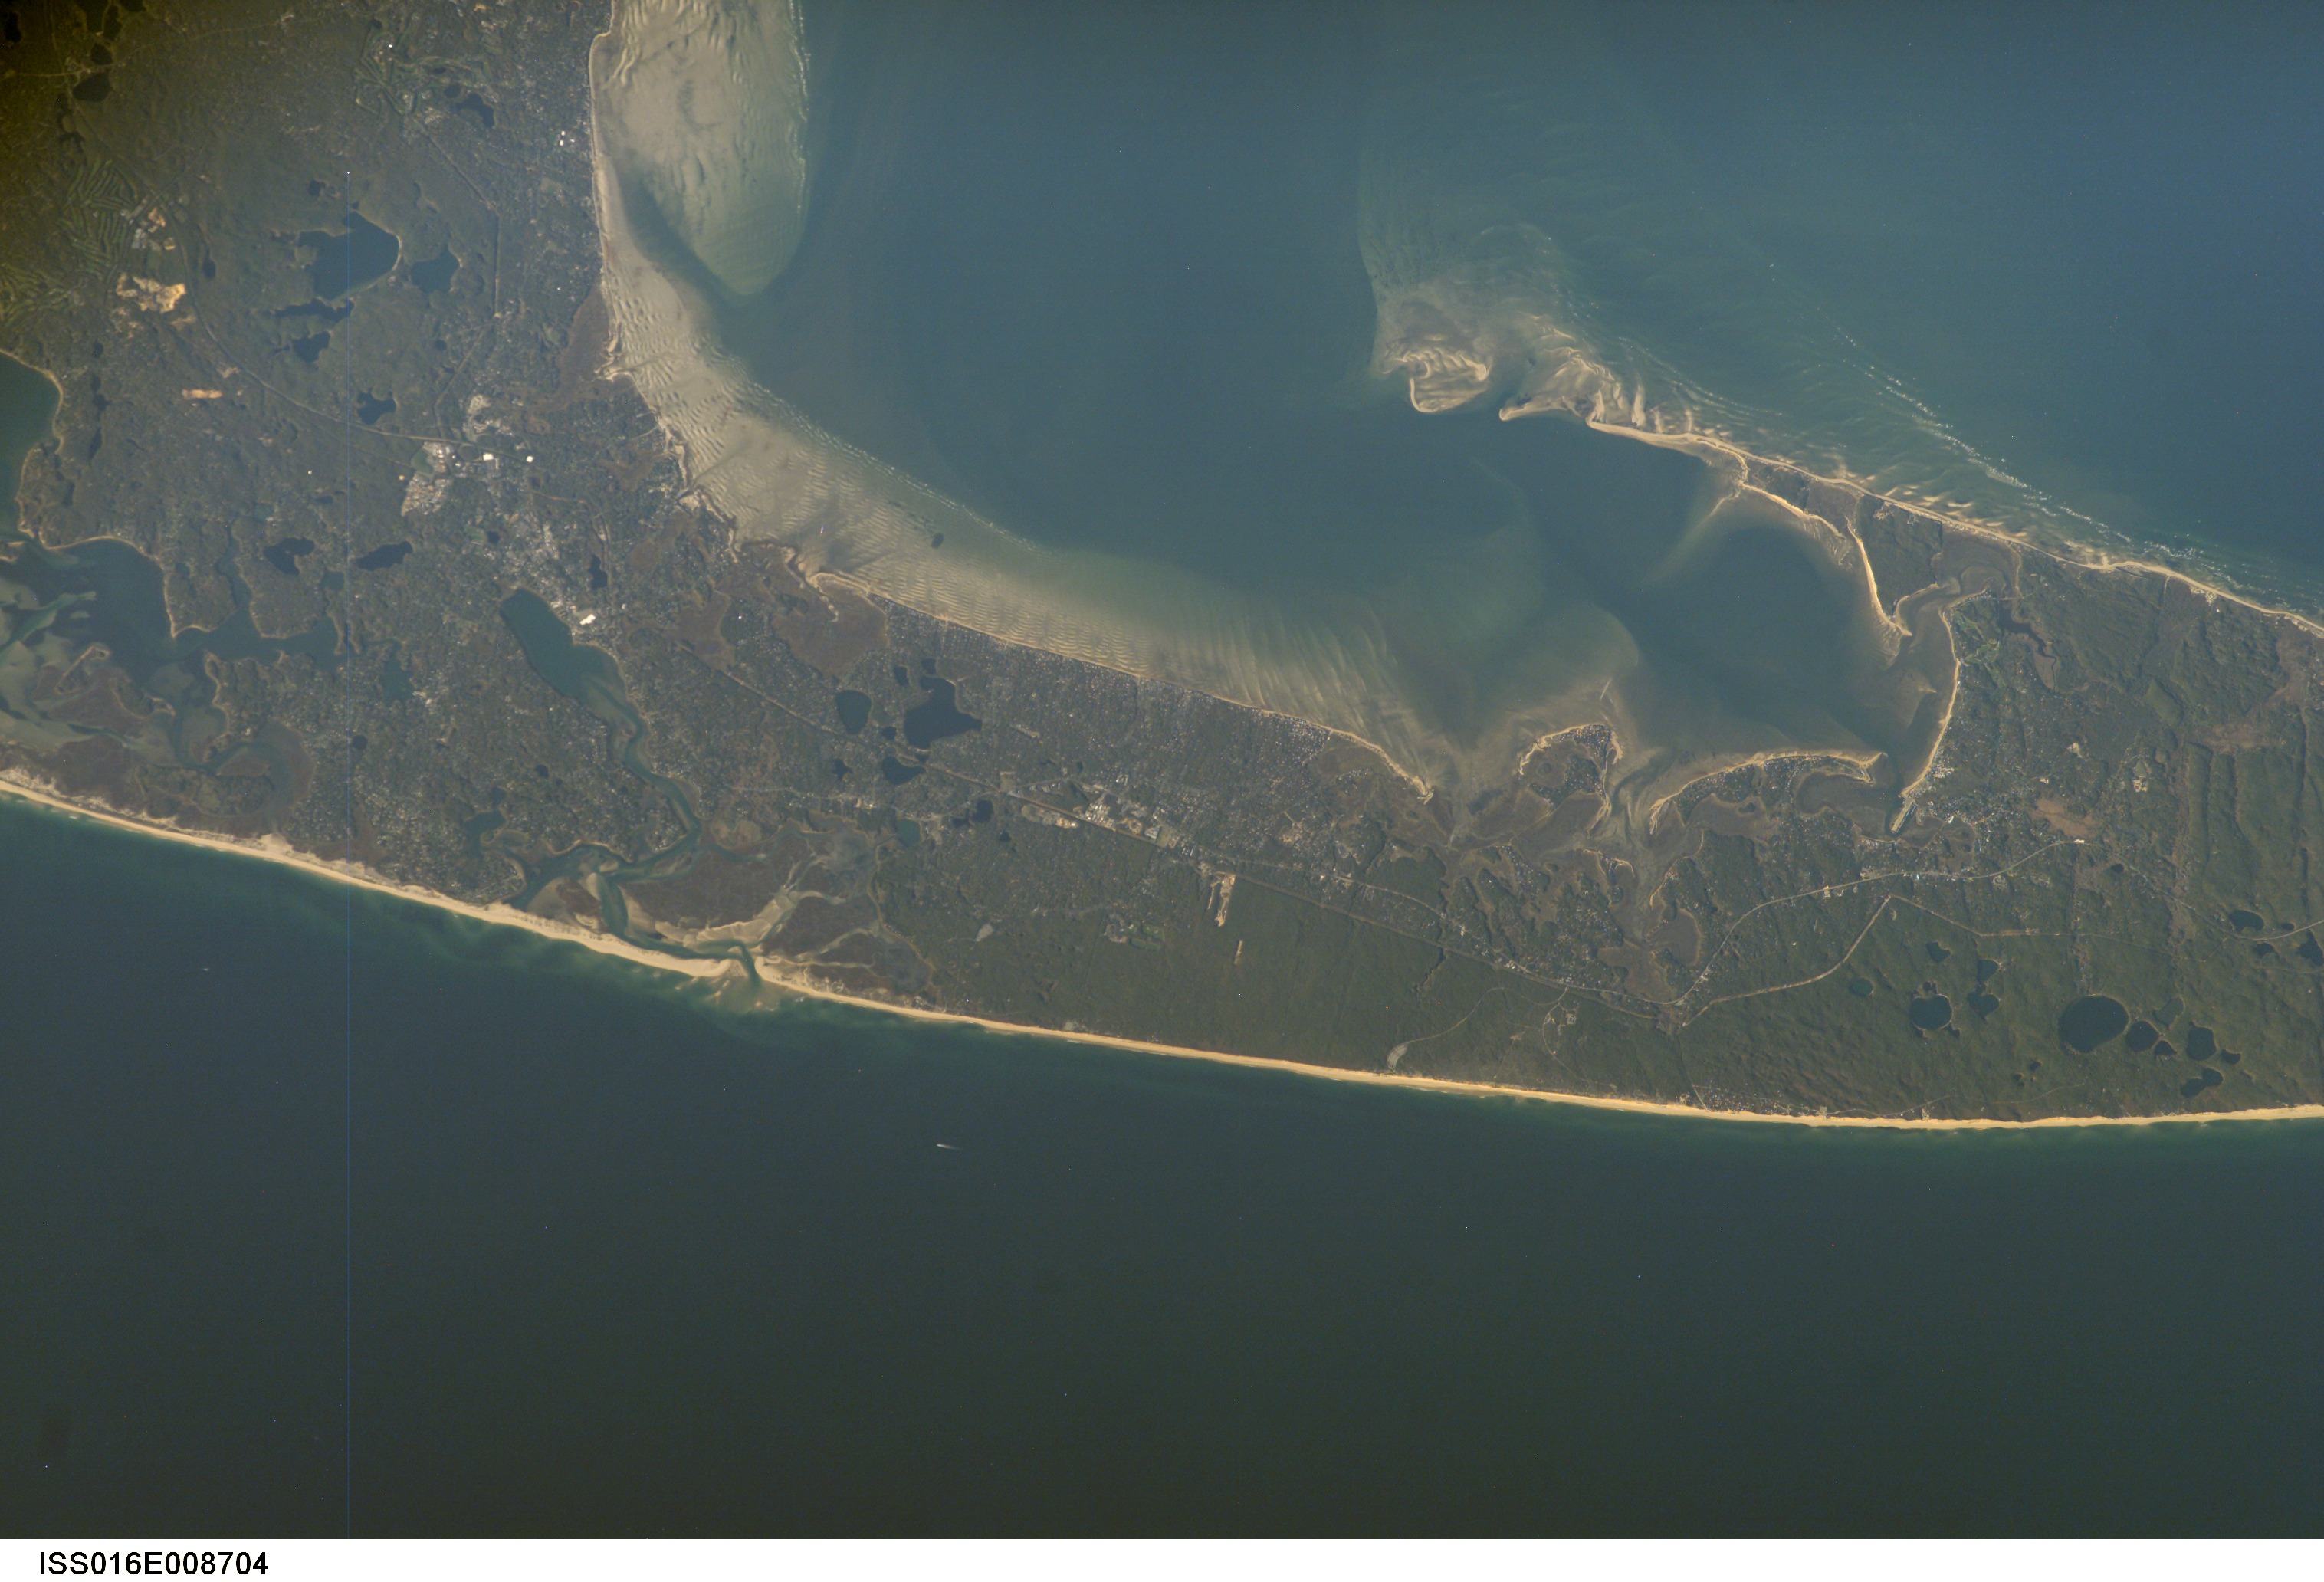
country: USA-MASSACHUSETTS
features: WELLFLEET HARBOR, C APE COD
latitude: 41.8
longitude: -70.0
